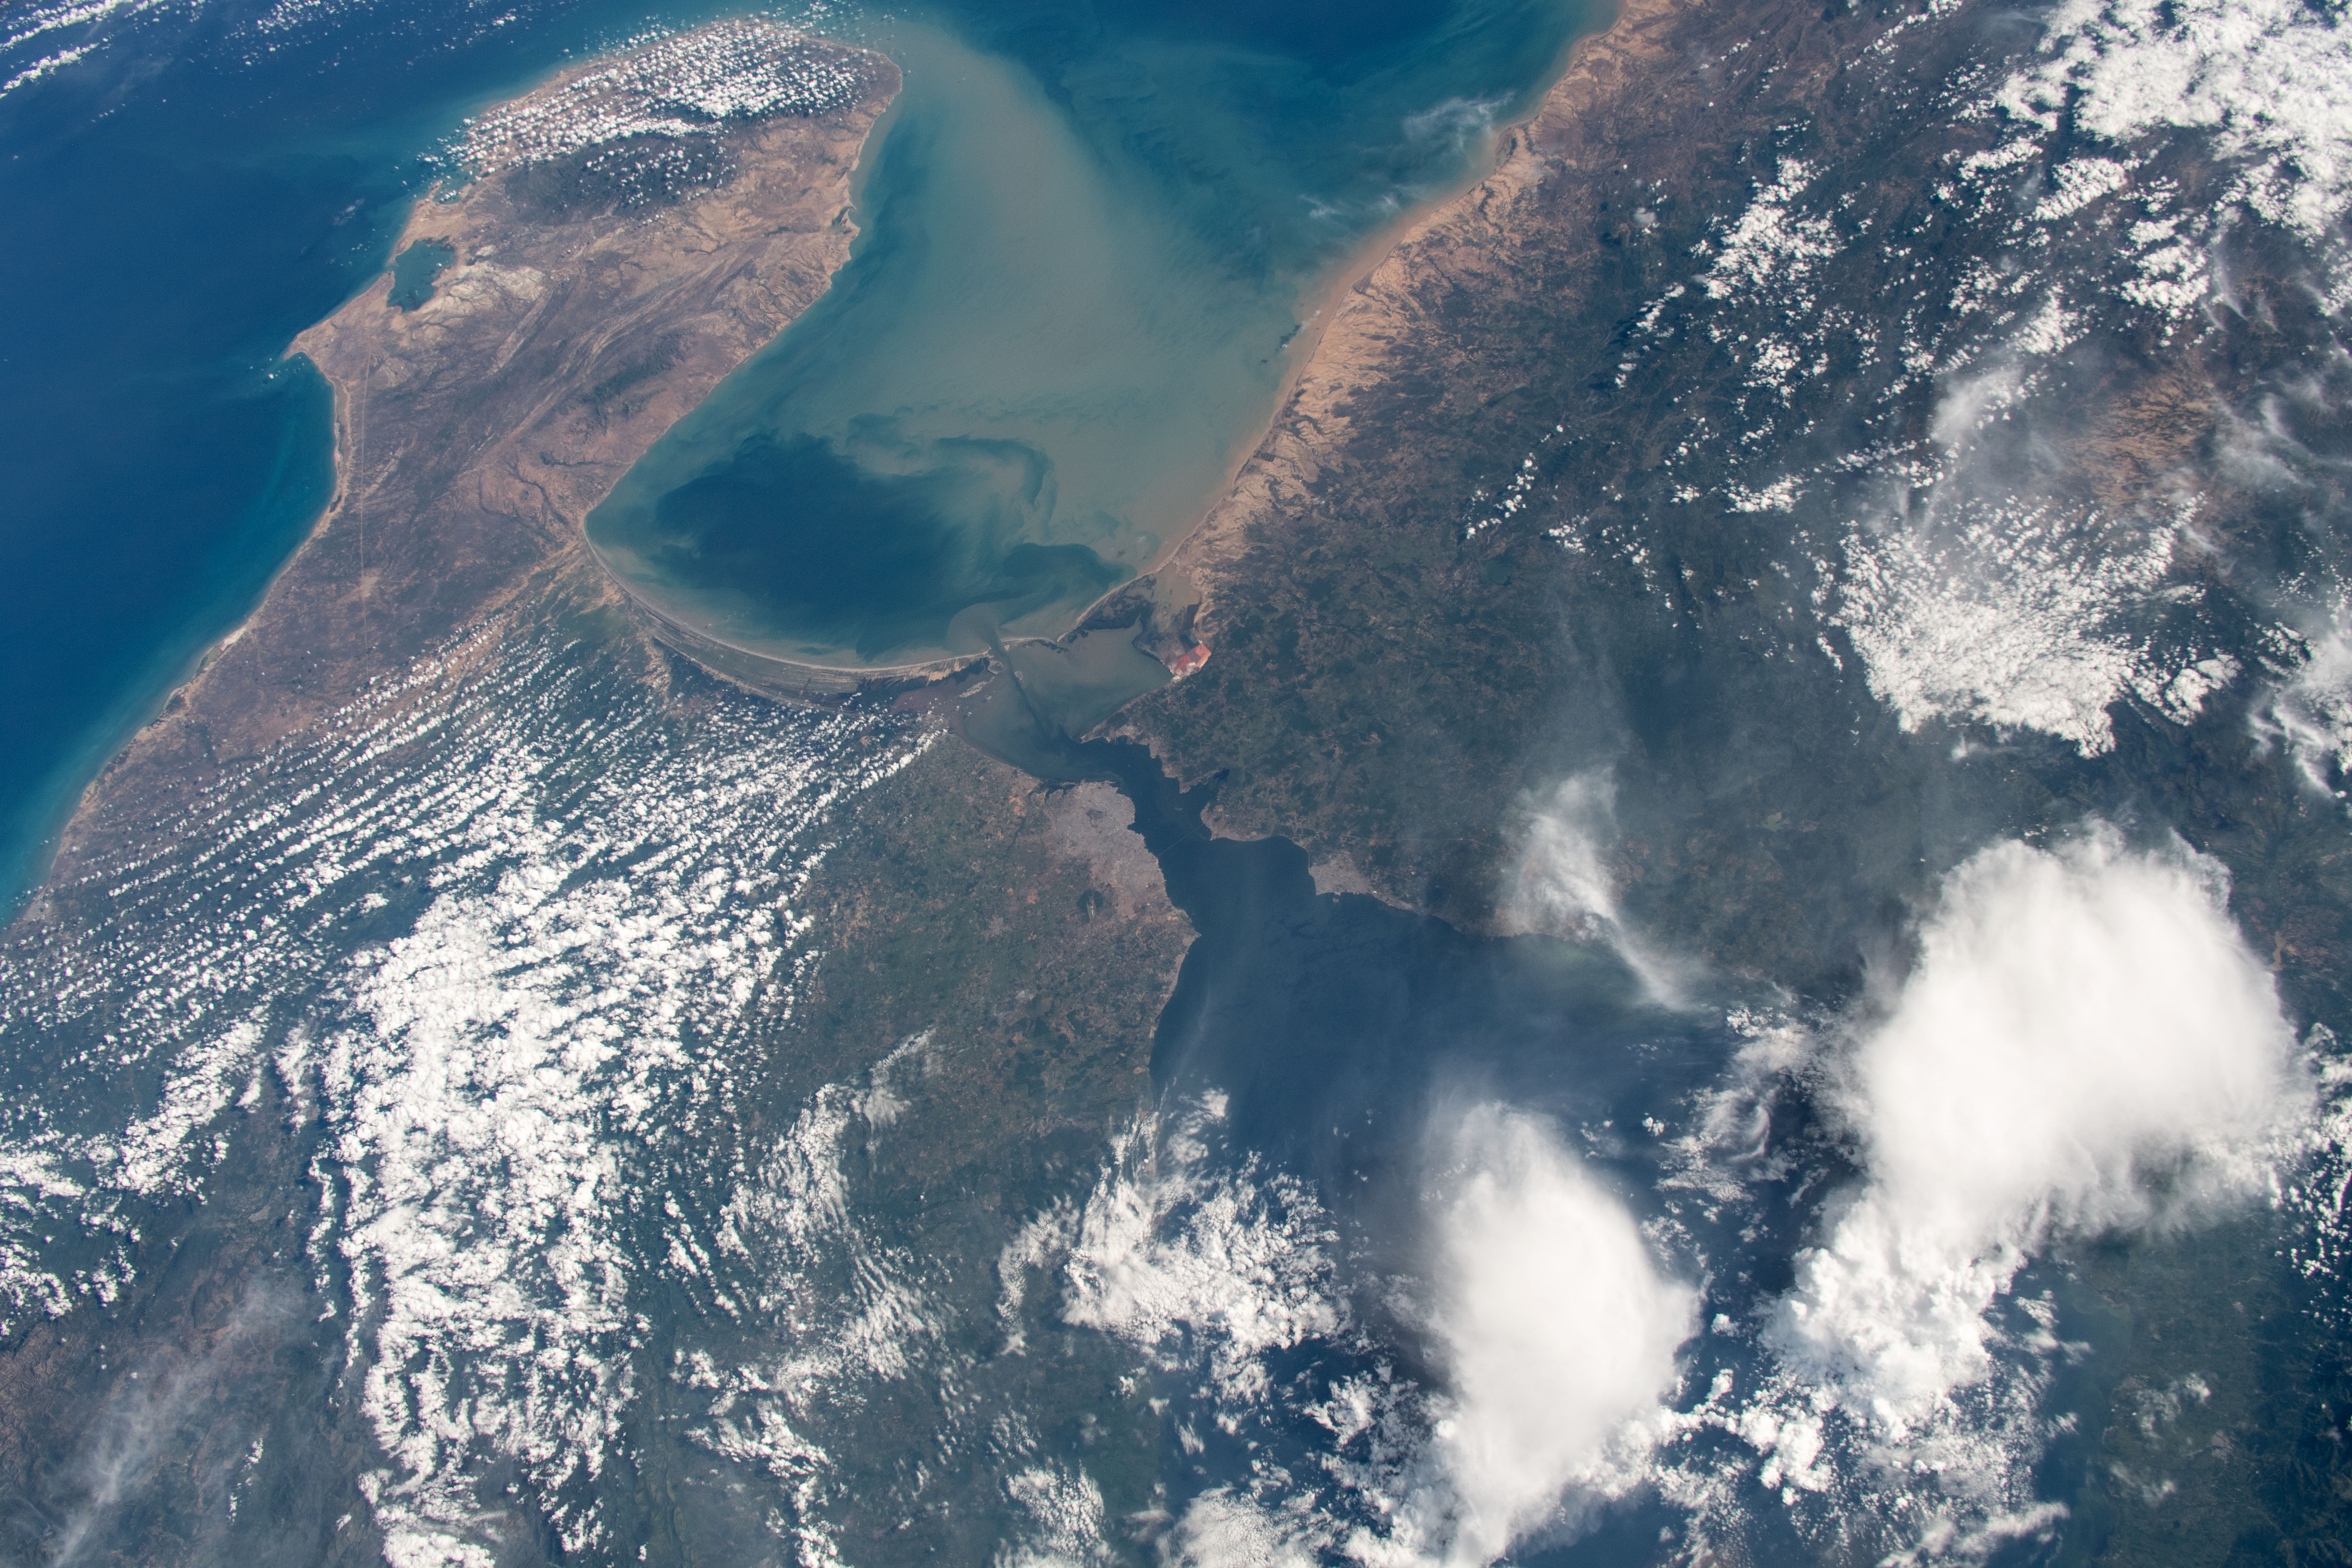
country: VENEZUELA
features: GULF OF VENEZUELA, LAKE MARACAIBO
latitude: 10.5
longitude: -71.5
